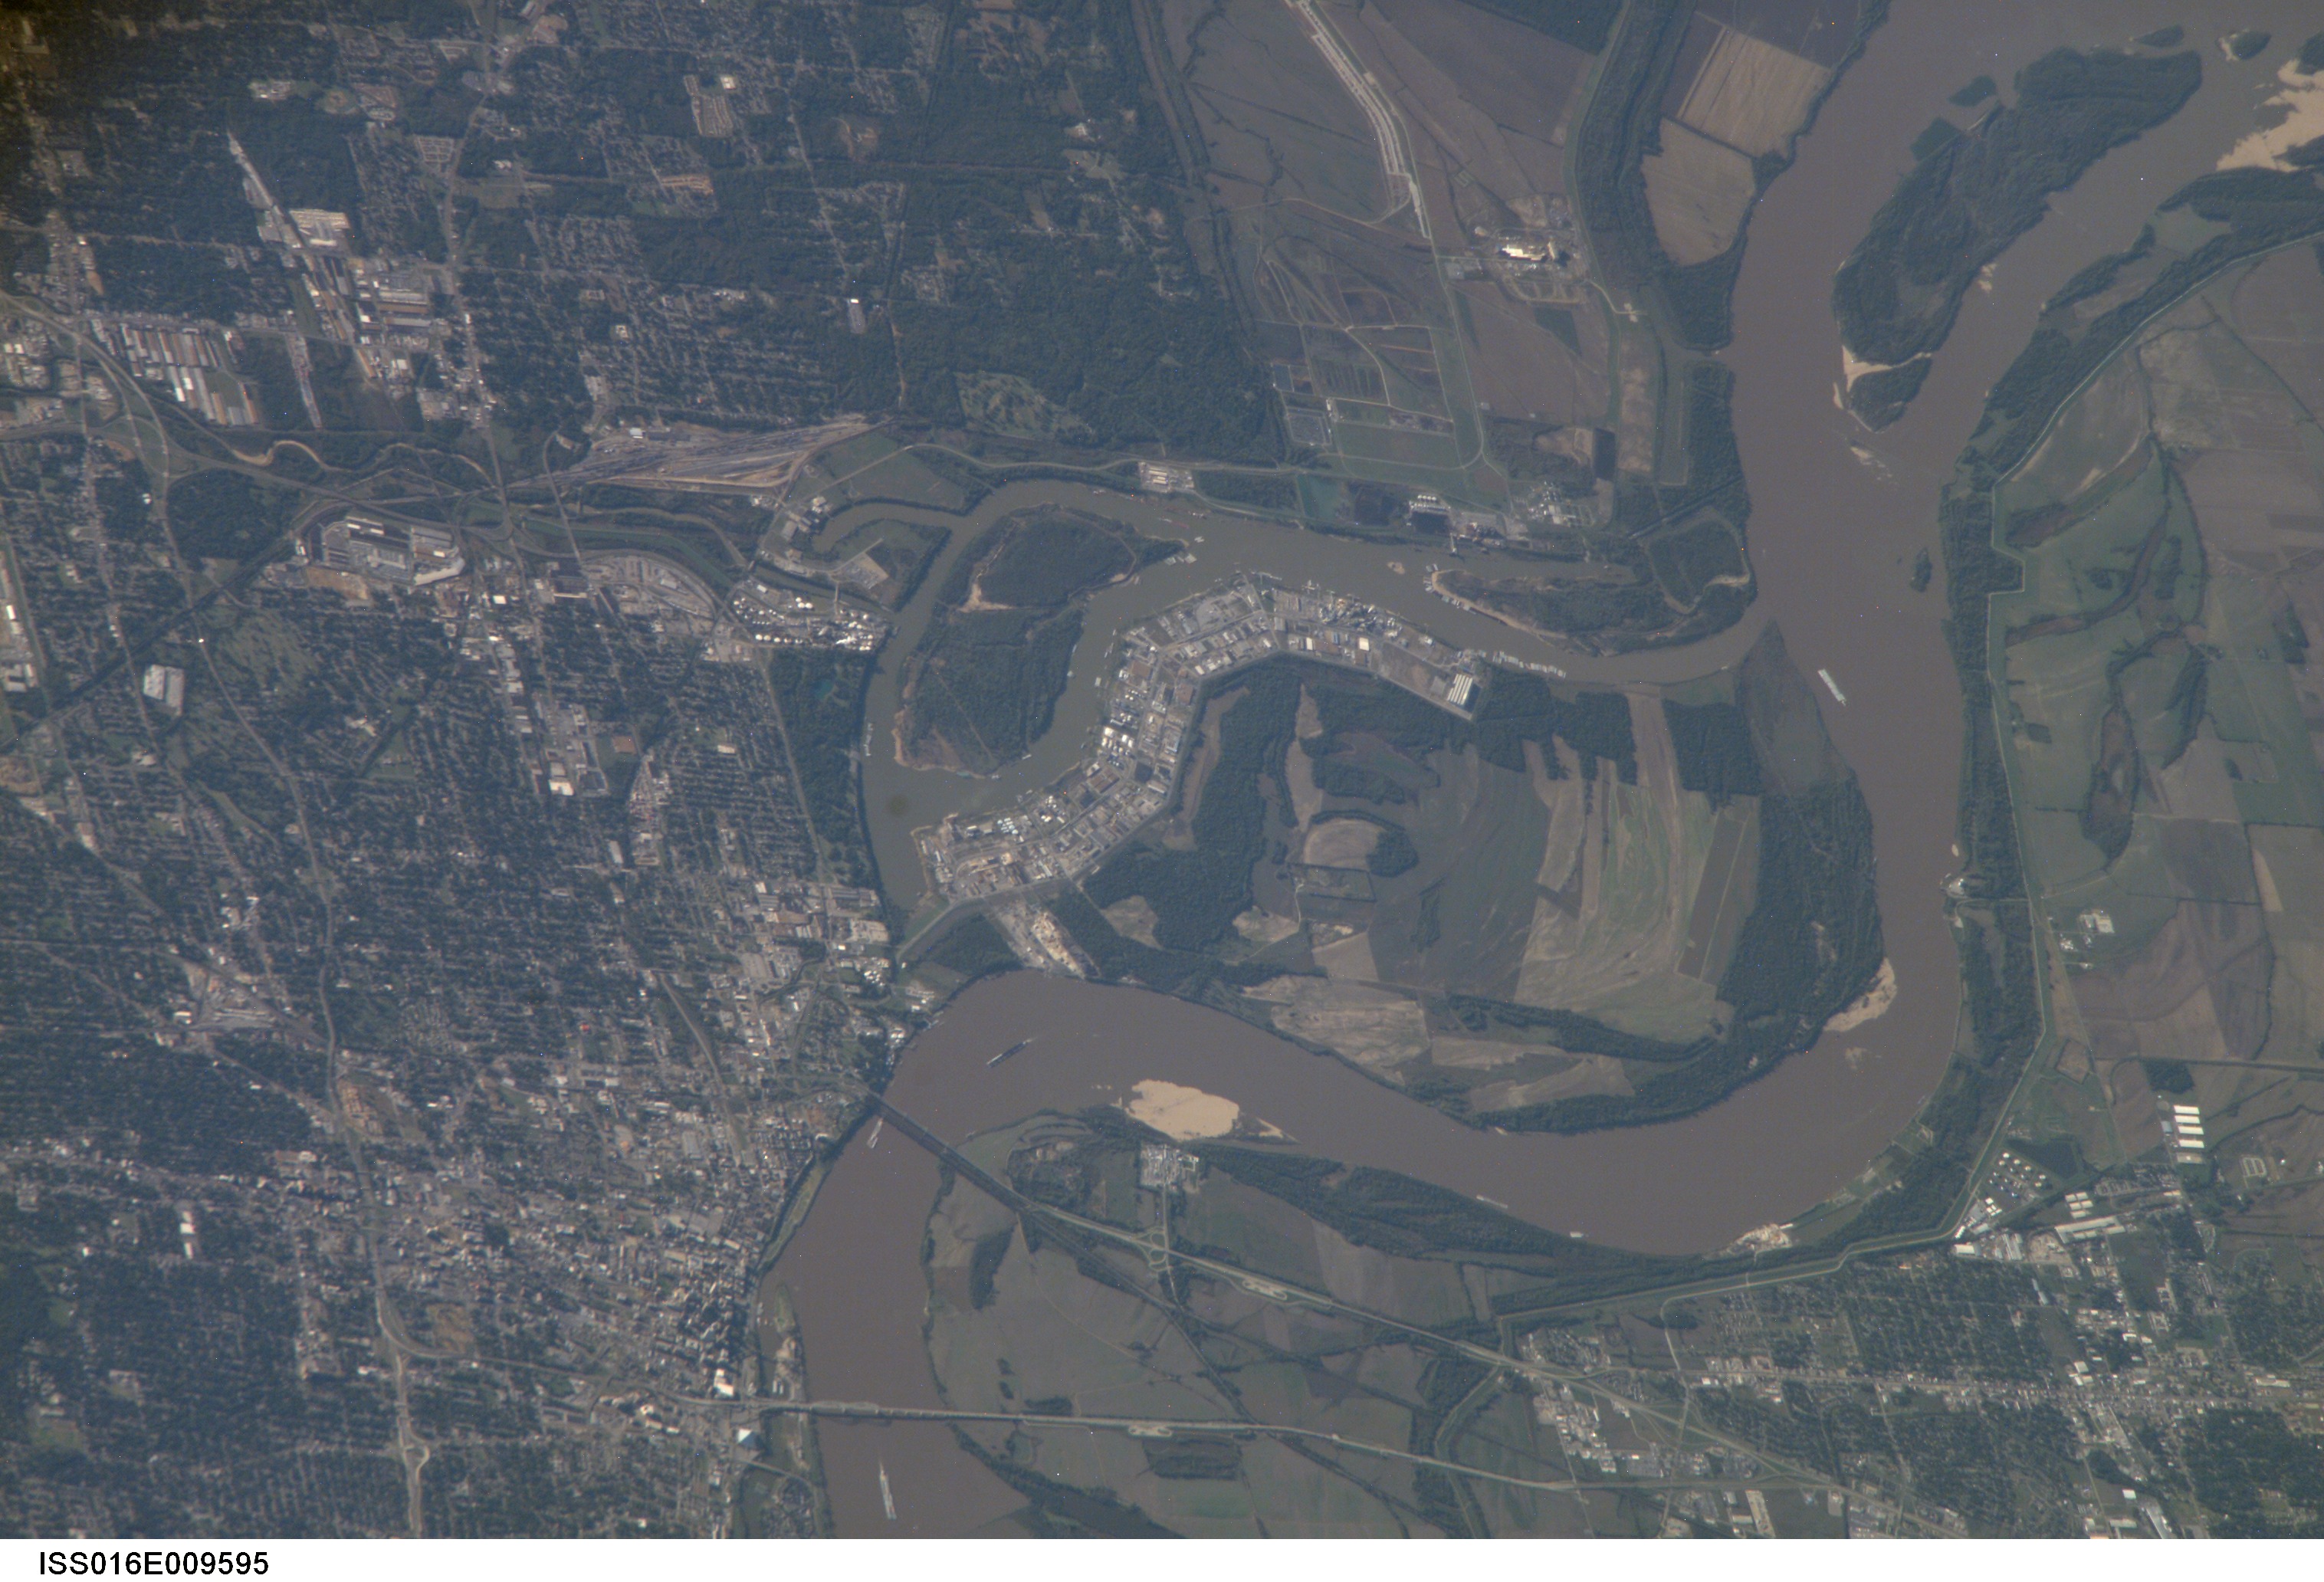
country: USA-TENNESSEE
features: MEMPHIS, MISSISSIPPI RIVER
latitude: 35.1
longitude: -90.1
